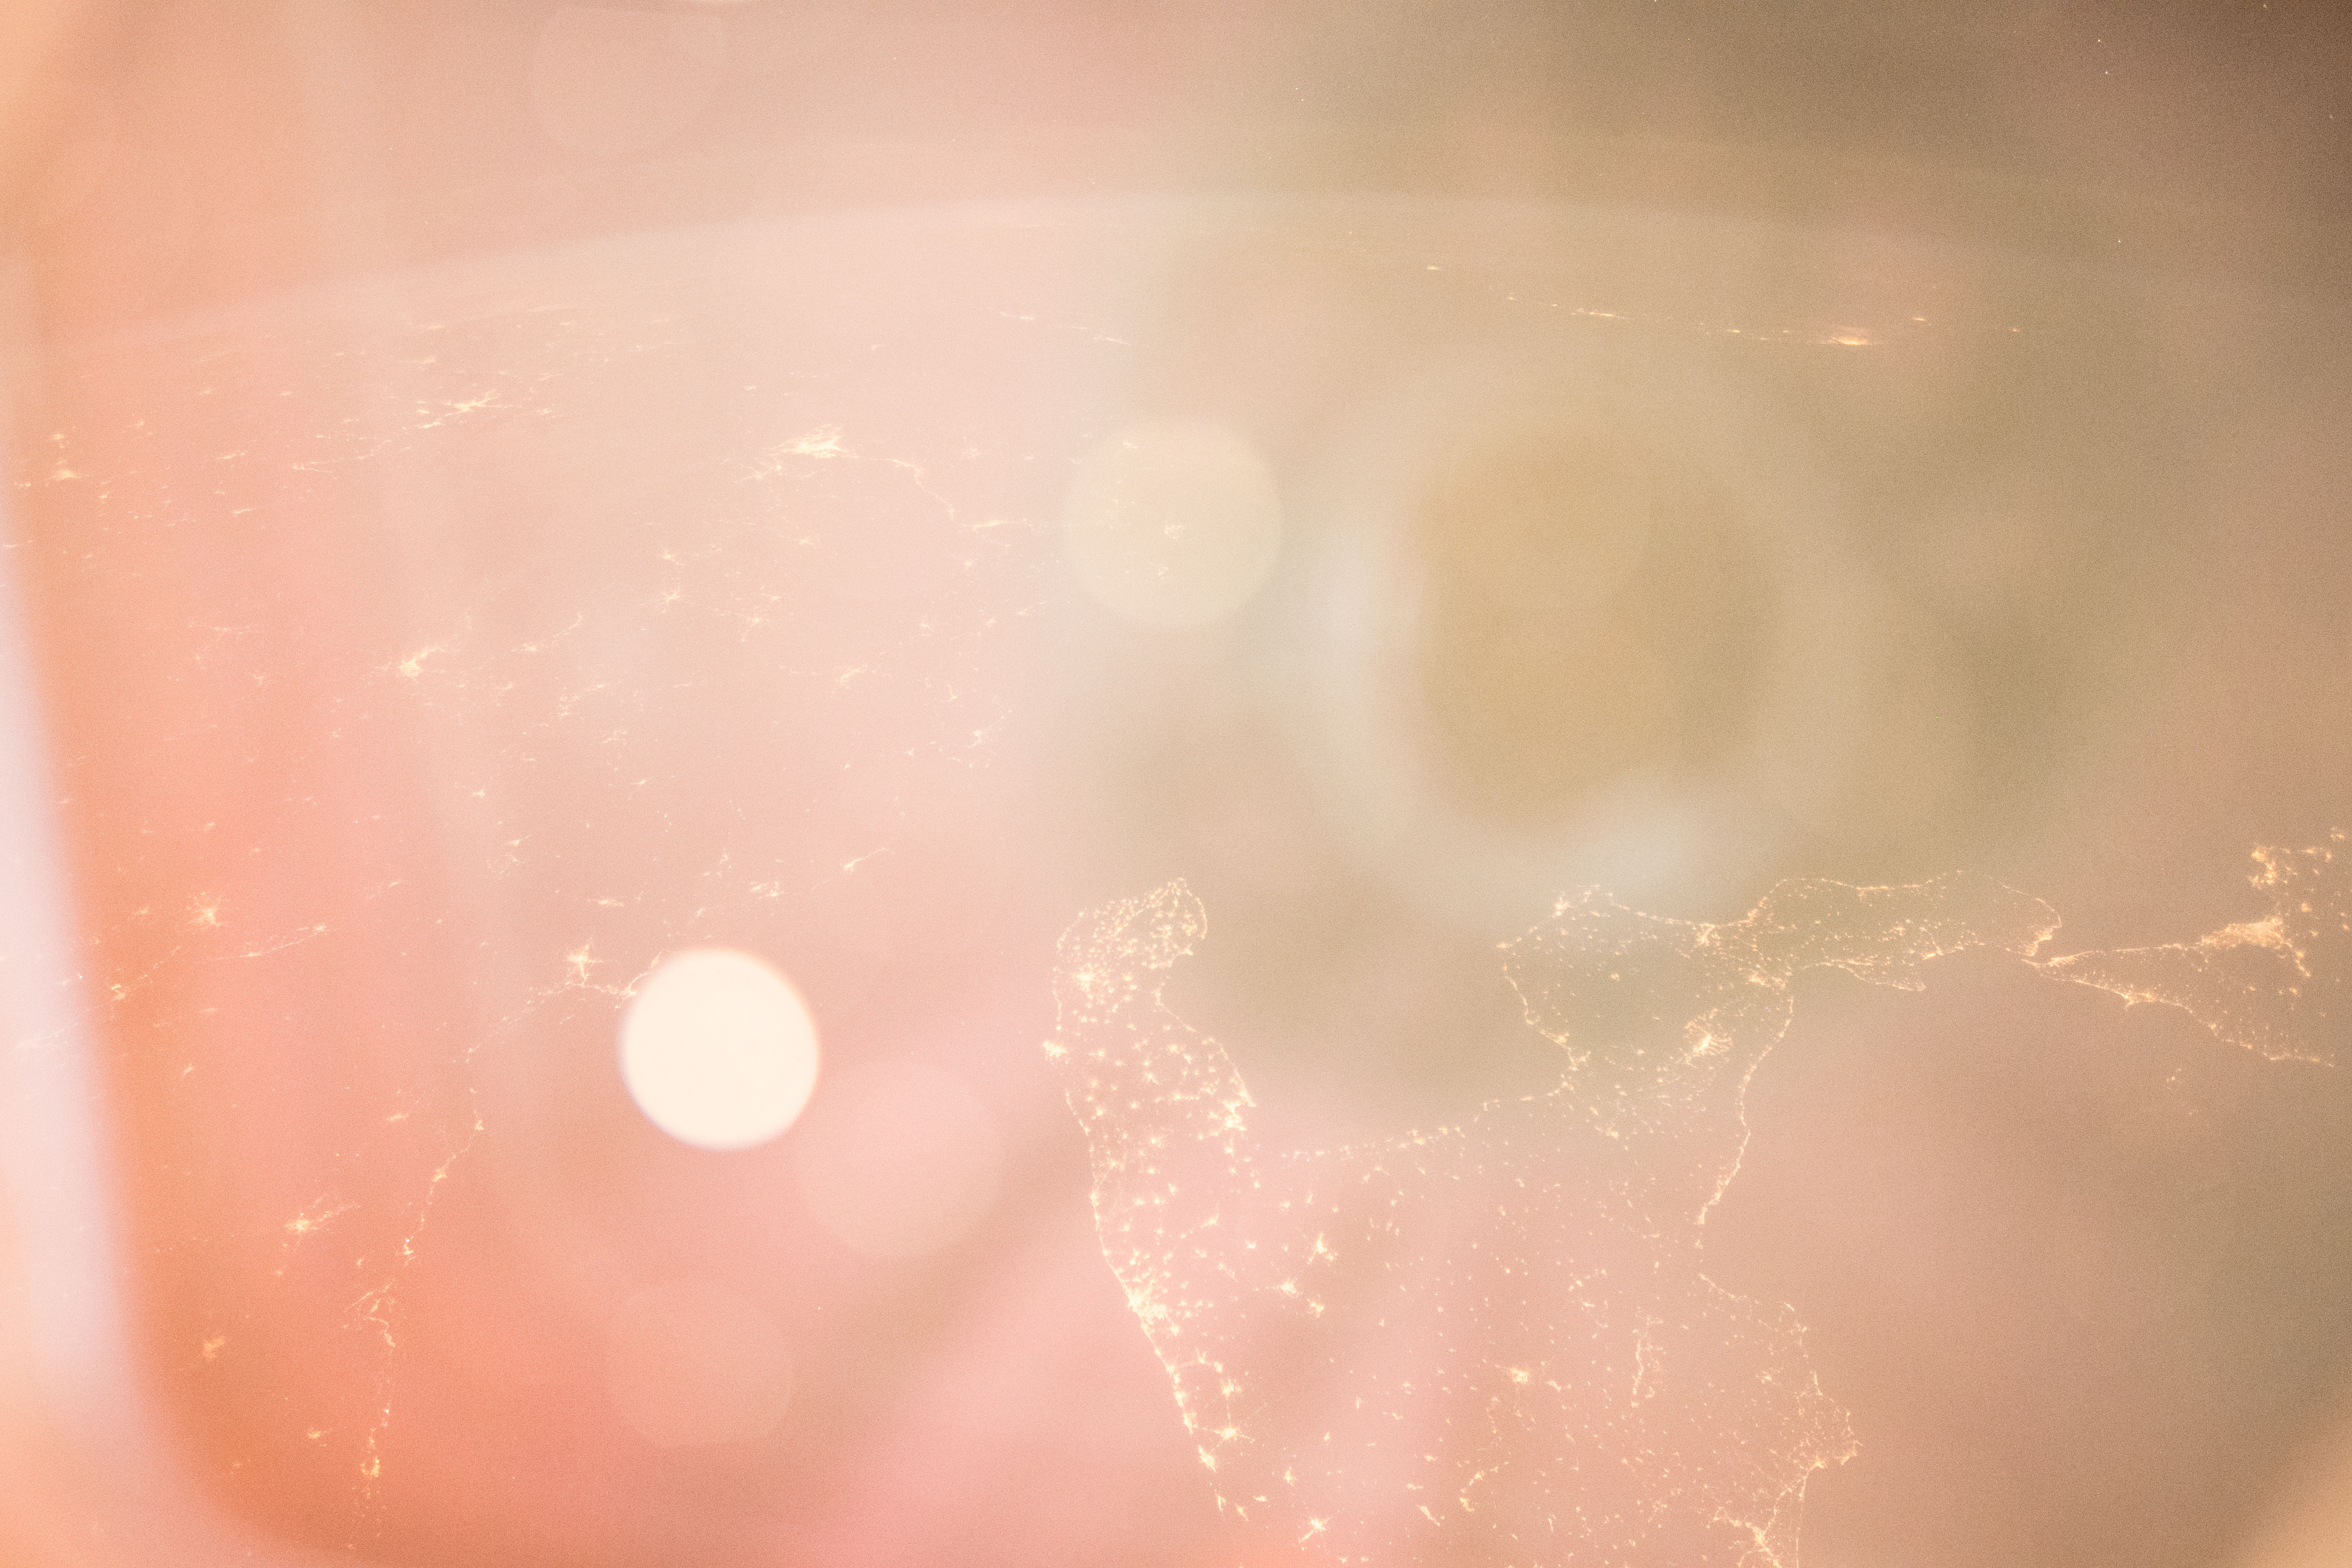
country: ITALY
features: IONIAN SEA, ADRIATIC SEA, LECCE, ANTIPAXOI, PREVEZA, MEDITERRANEAN SEA, NIGHT, EARTH LIMB
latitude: 39.5
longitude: 18.7
